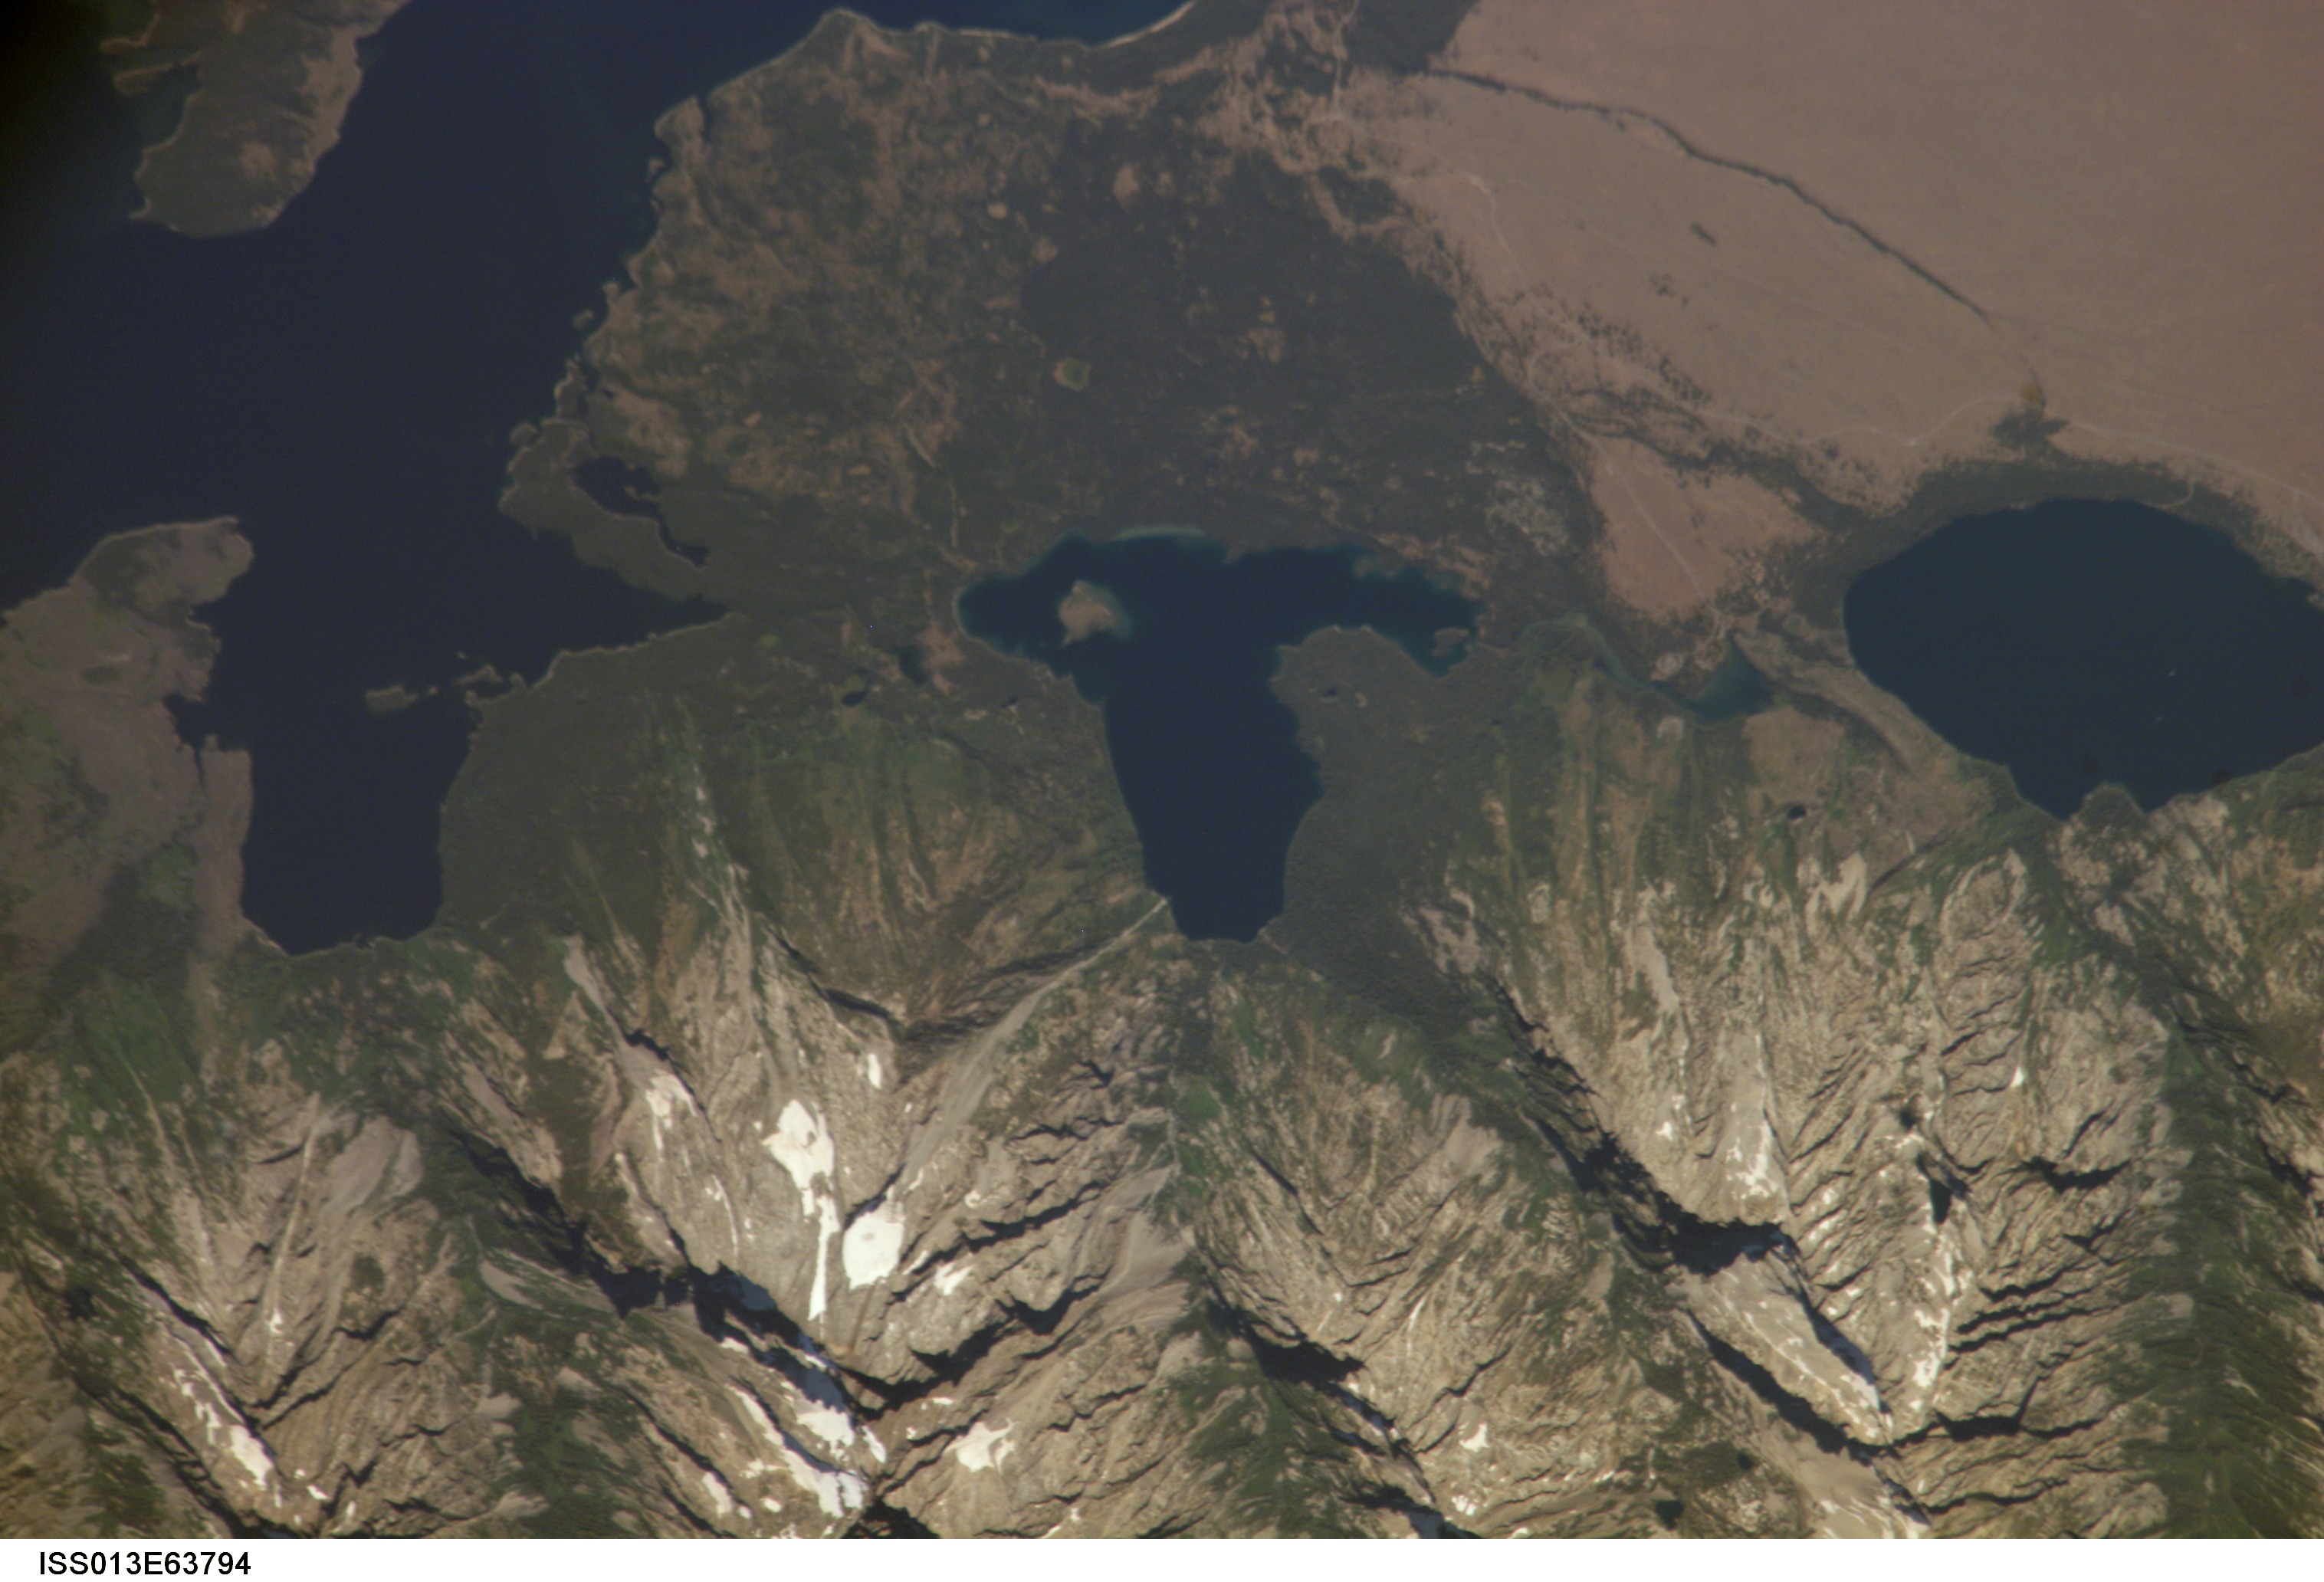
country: USA-WYOMING
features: LEIGH LAKE, JENNY LAKE
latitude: 43.8
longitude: -110.7
